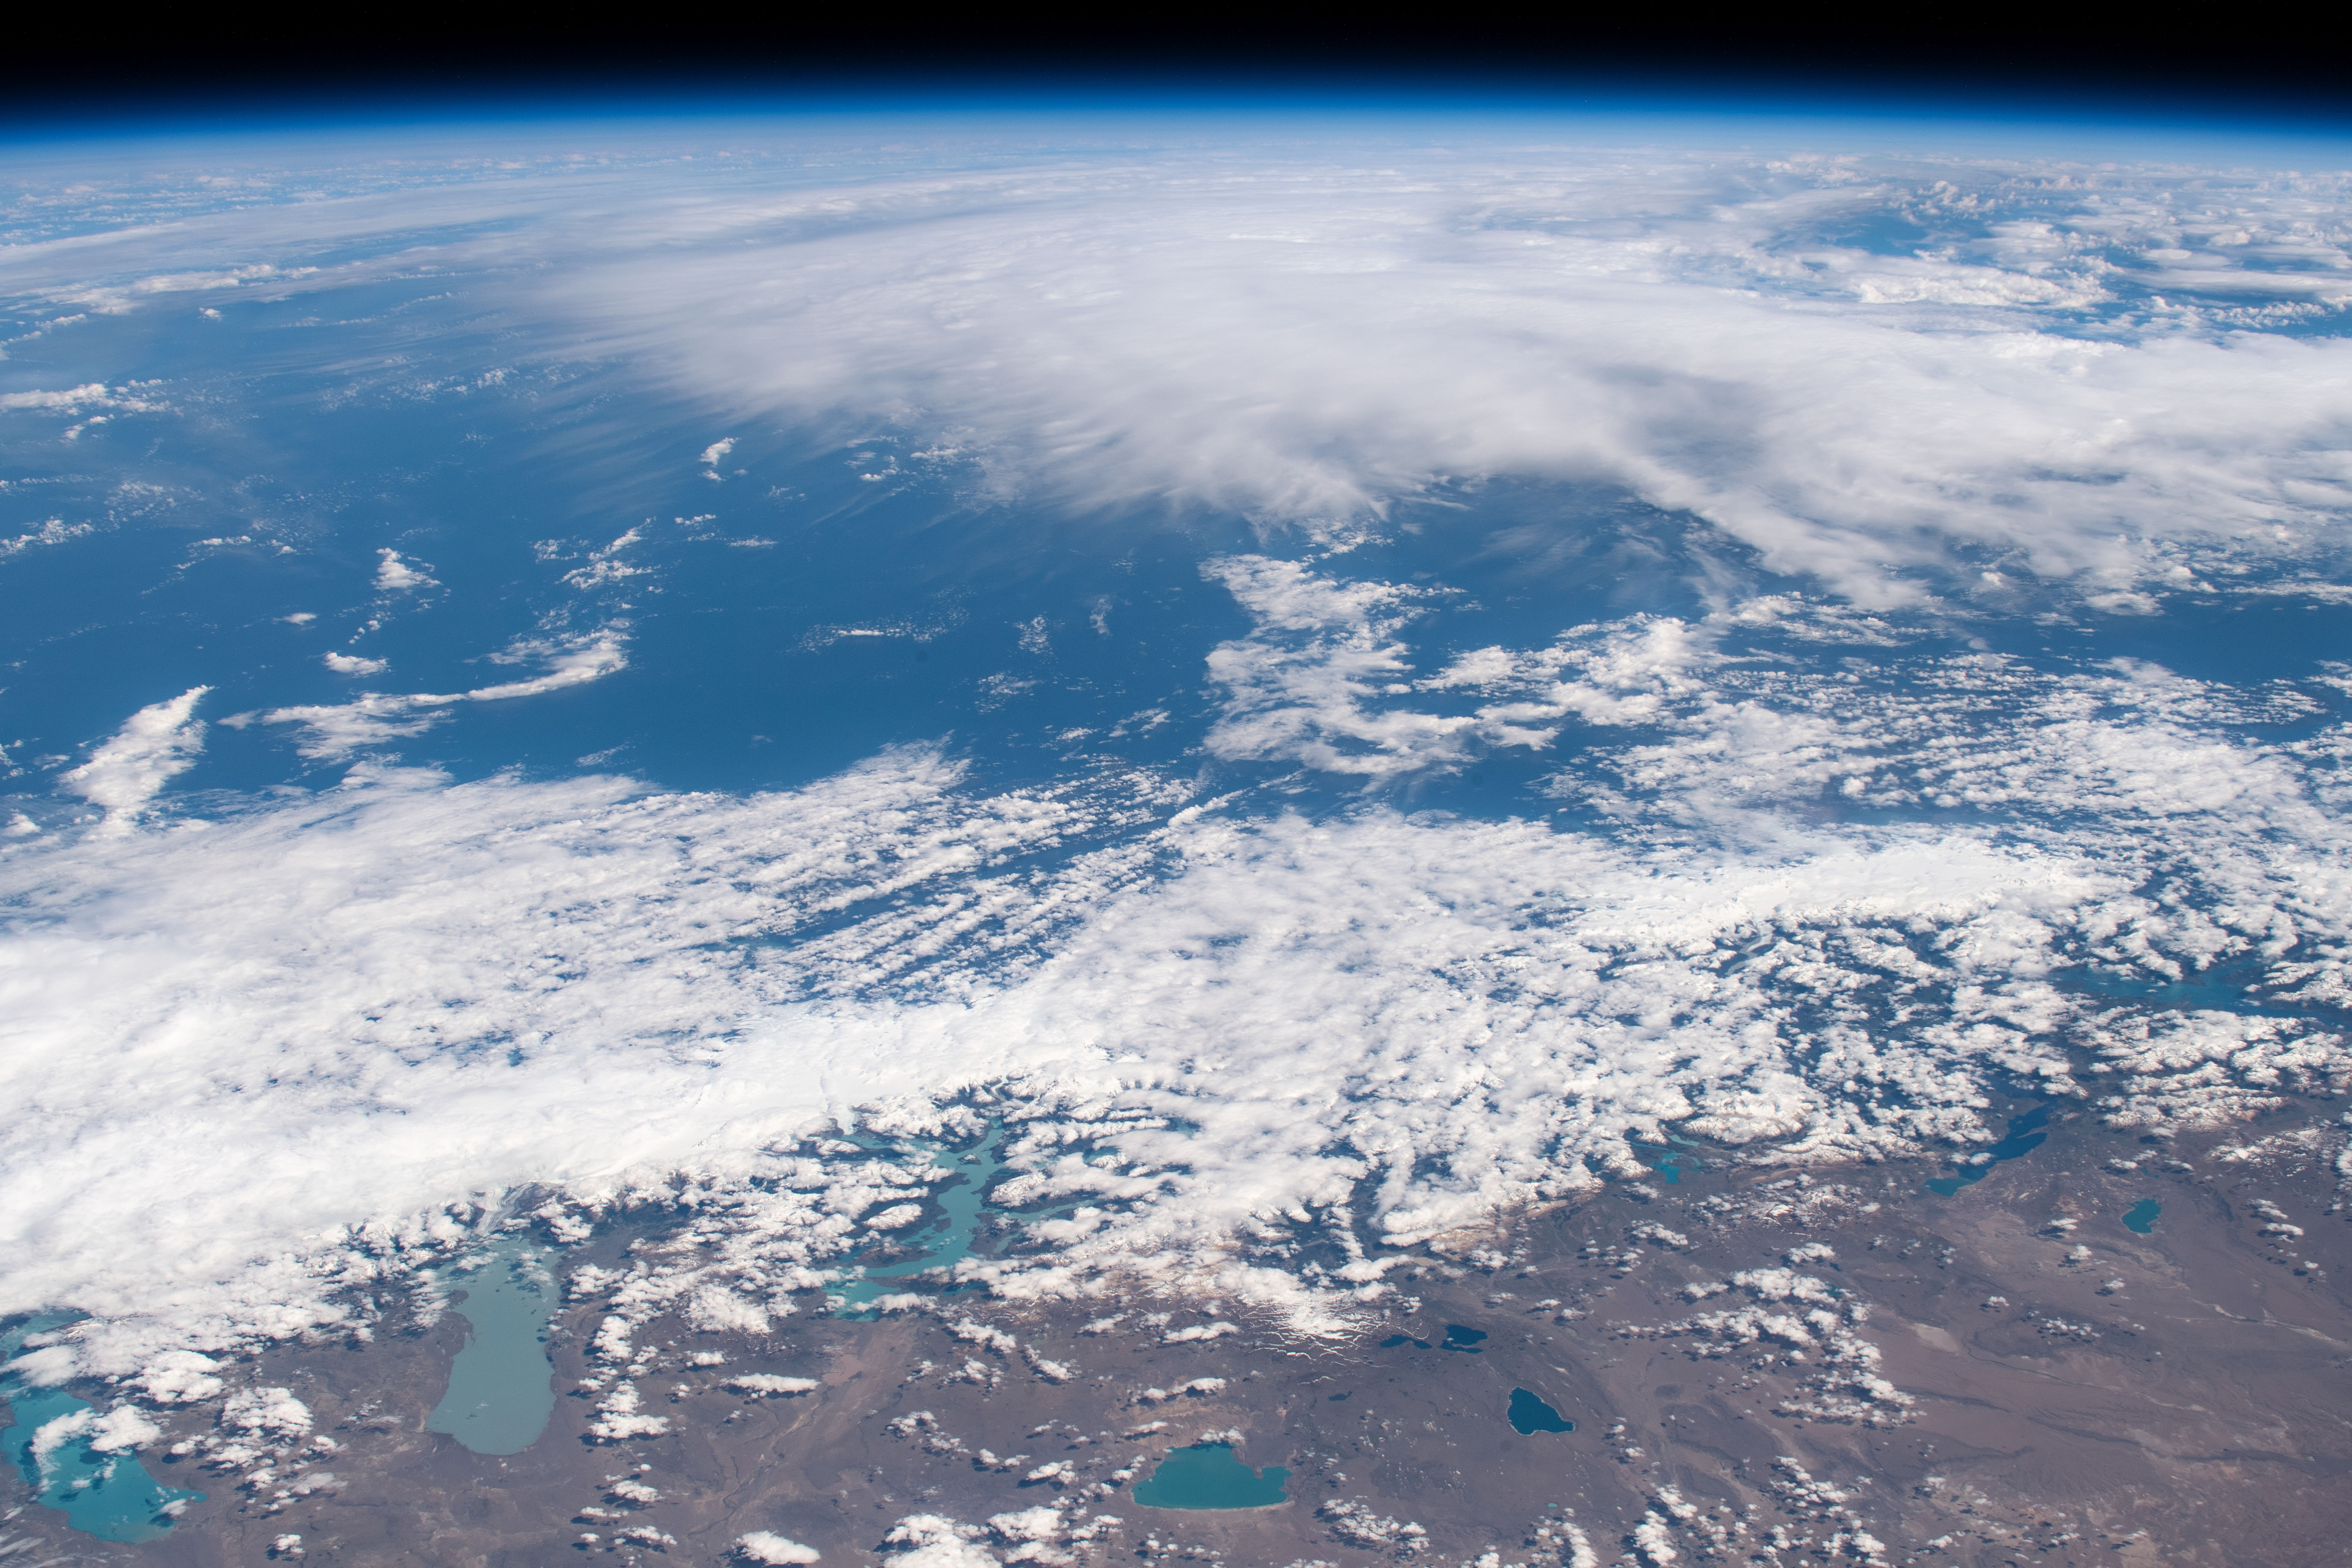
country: CHILE
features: SOUTHERN PATAGONIA ICEFIELDS, ARGENTINO LAKE, VIEDMA LAKE, OHIGGINS/SAN MARTIN LAKE, CARDIEL LAKE
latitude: -48.0
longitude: -75.5
